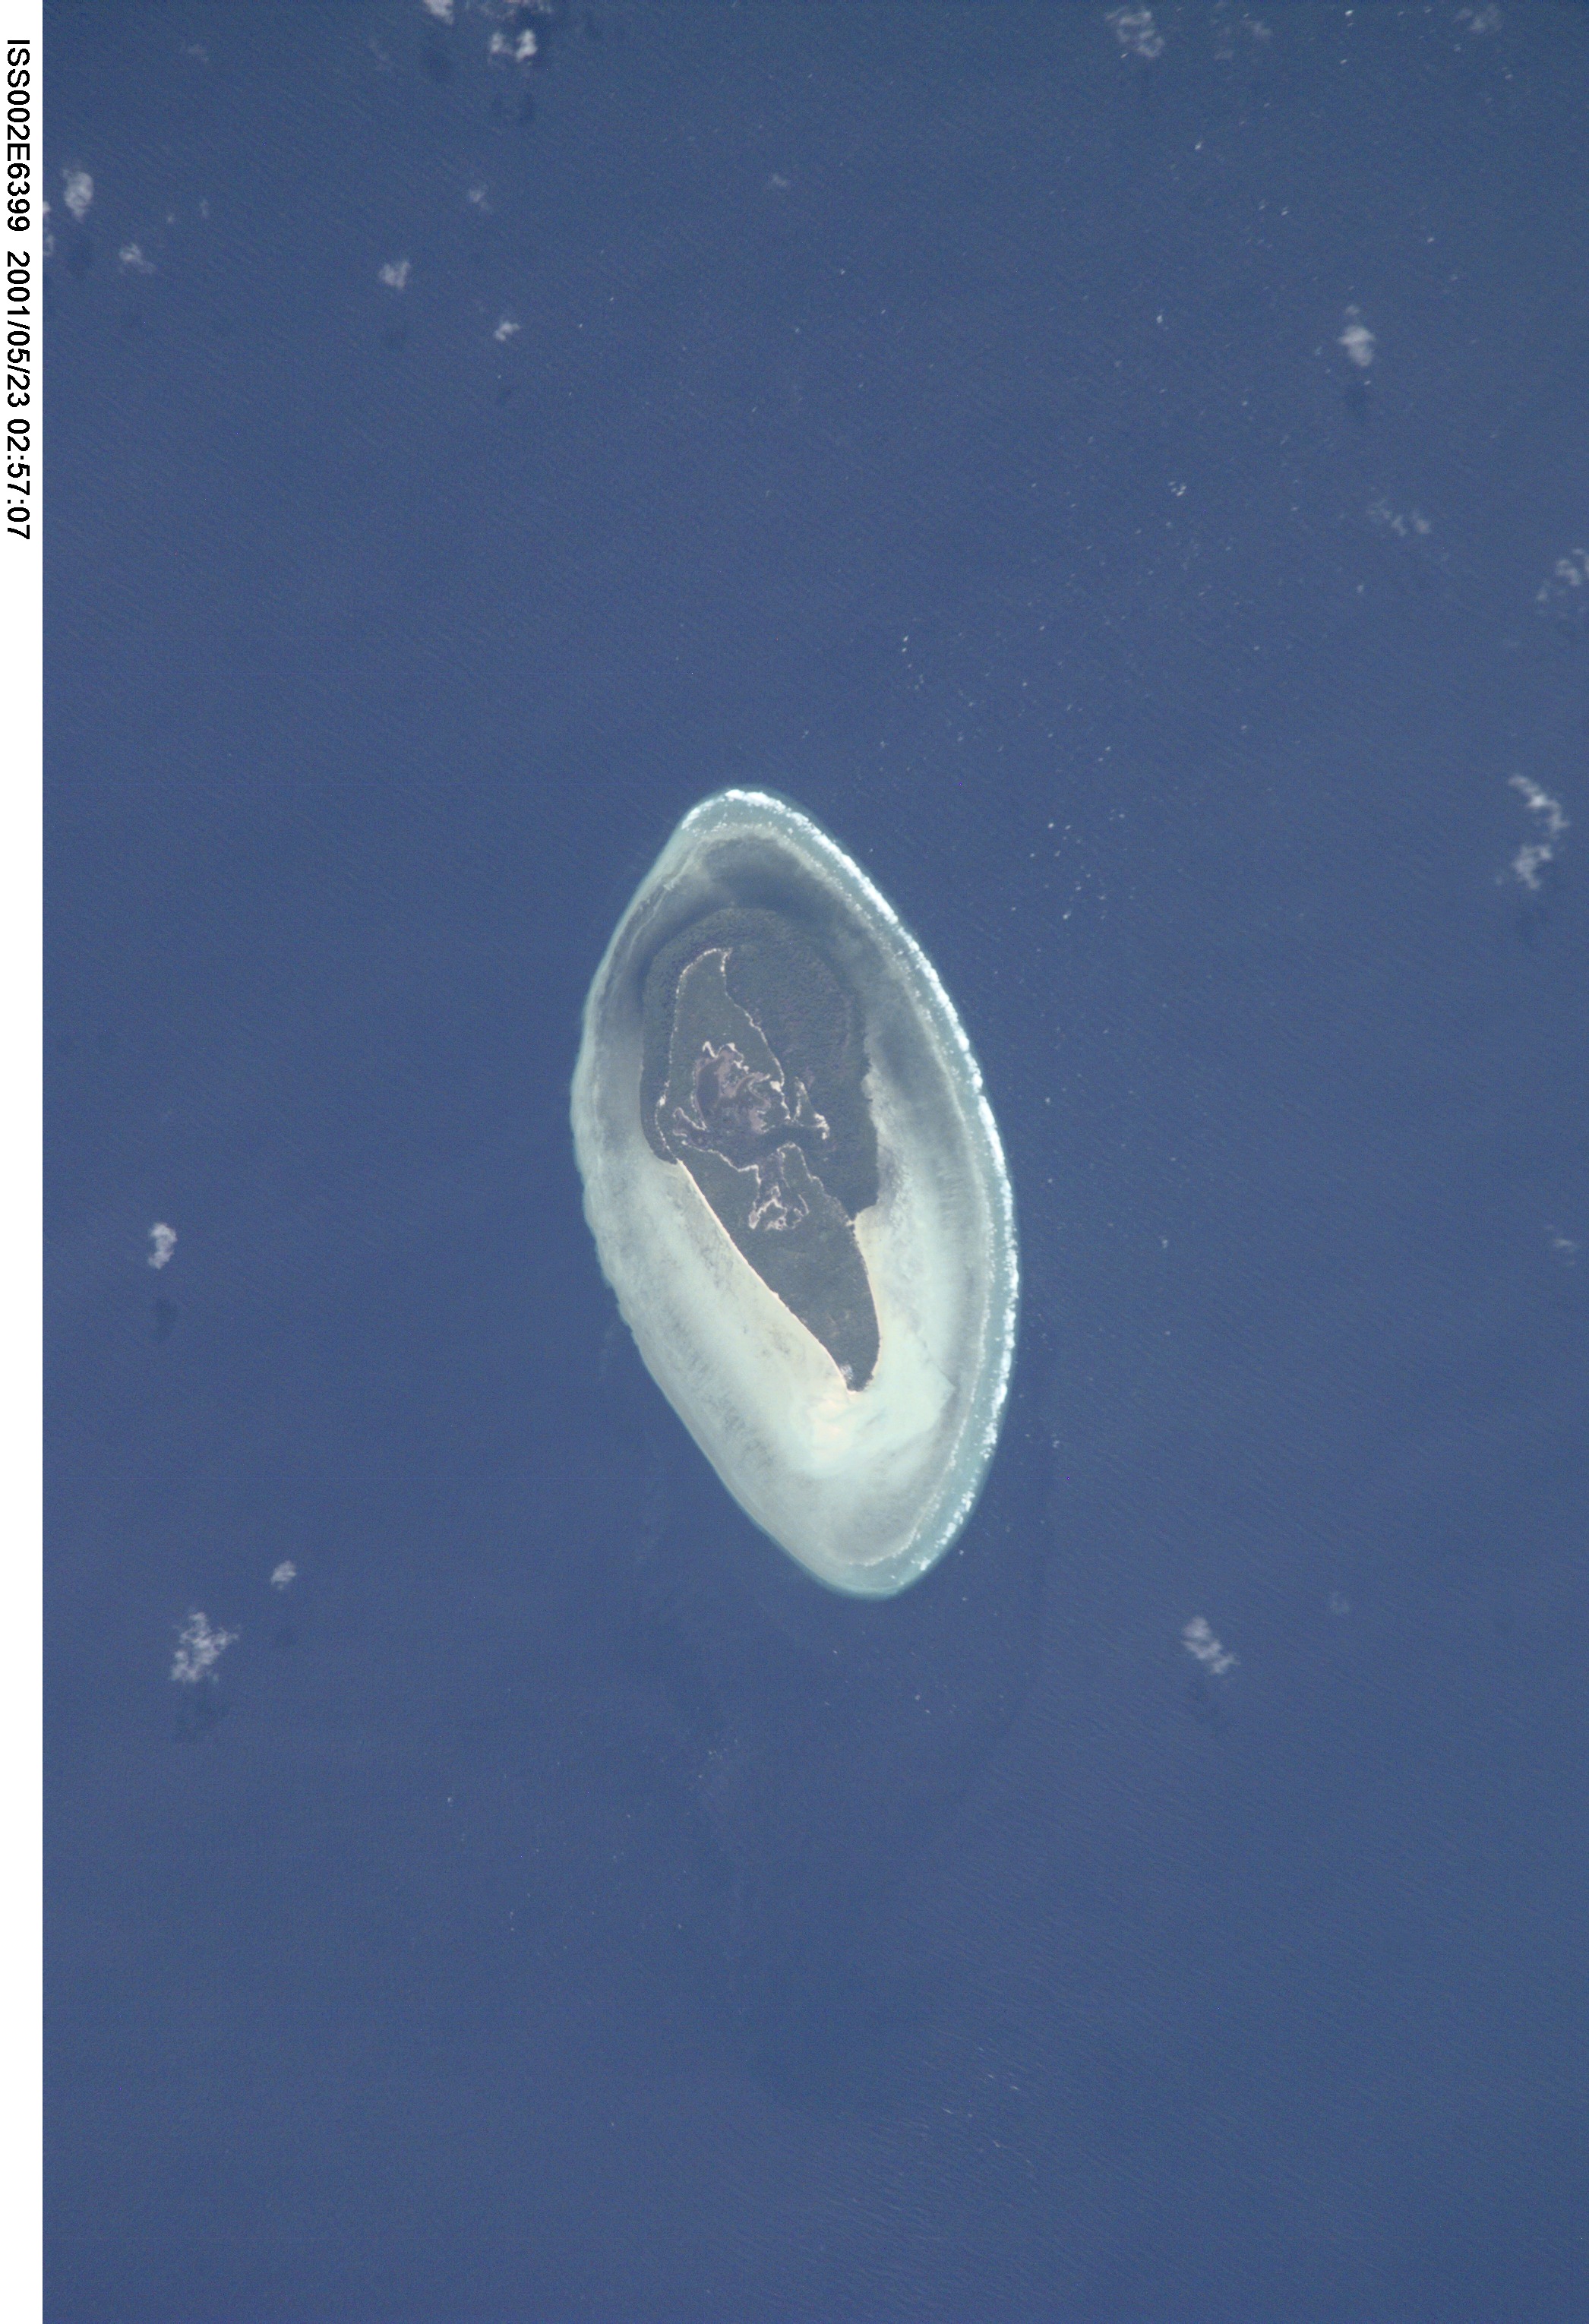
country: INDONESIA-C
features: PULAU MOROMAHO
